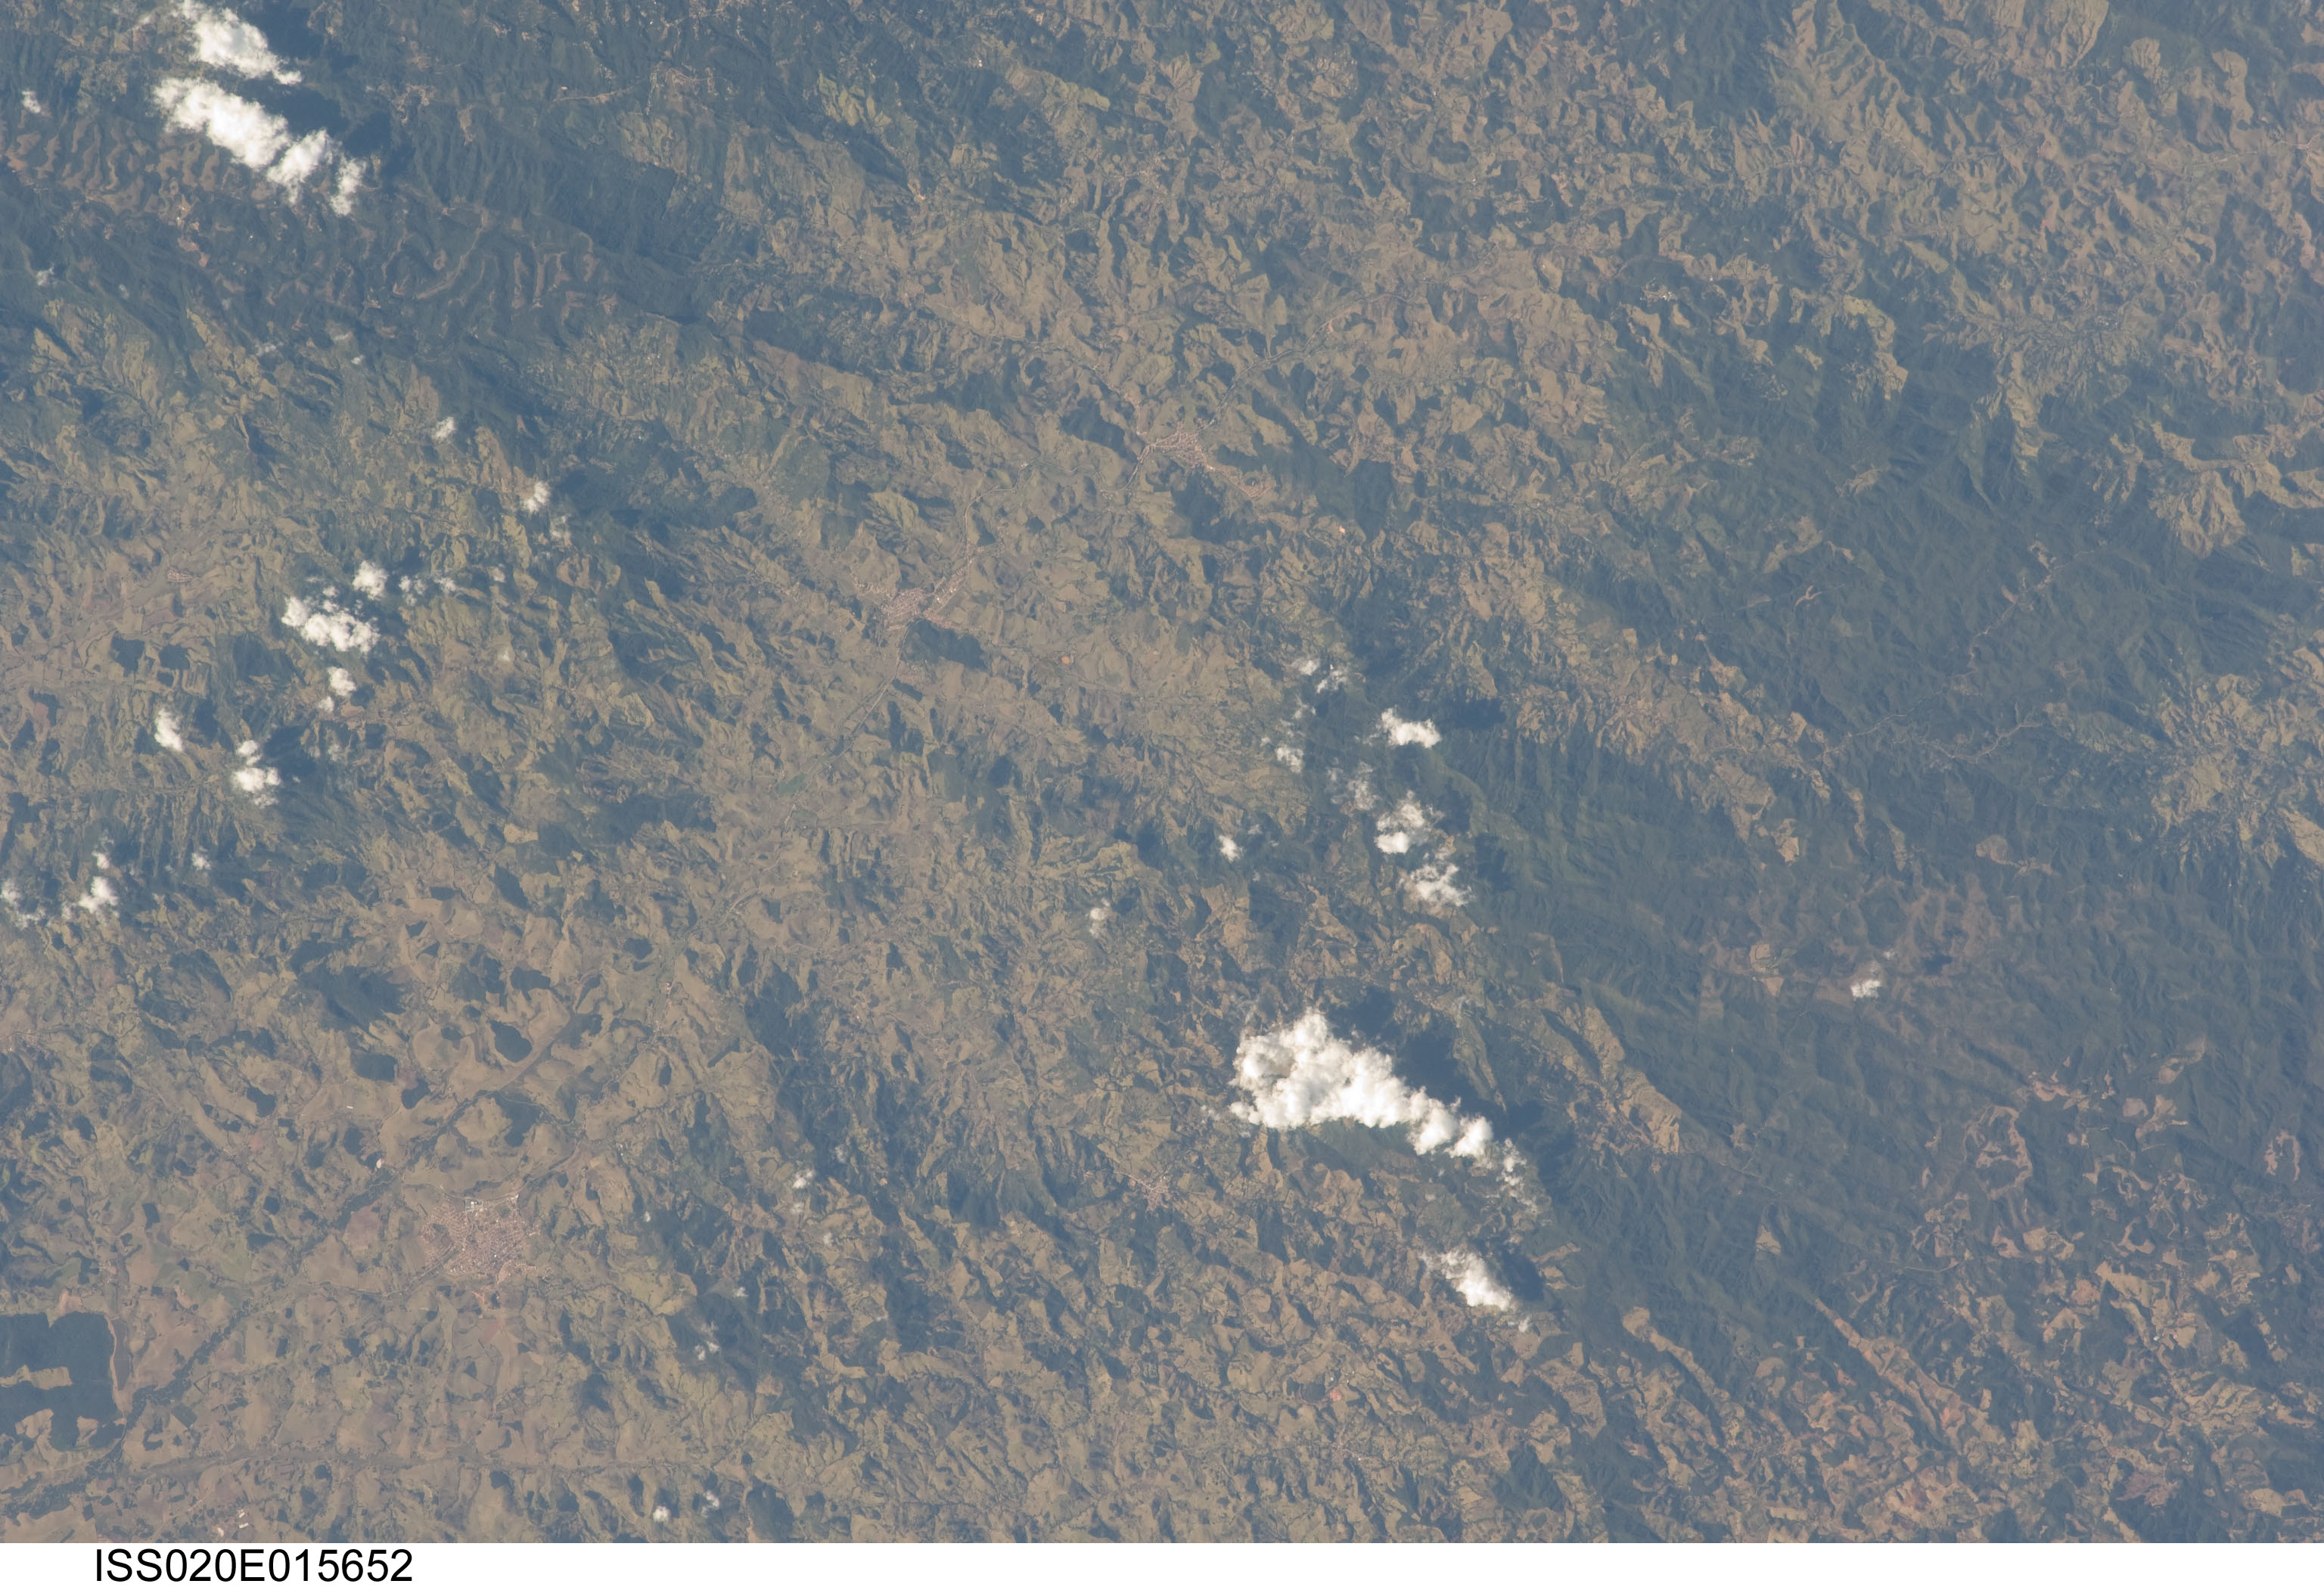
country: BRAZIL
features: SAO BENTO DO SAPUCAI BRAZIL,RIO SAPUCAI-MIRIM,PARAISOPOLIS BRAZIL
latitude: -22.7
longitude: -45.8
